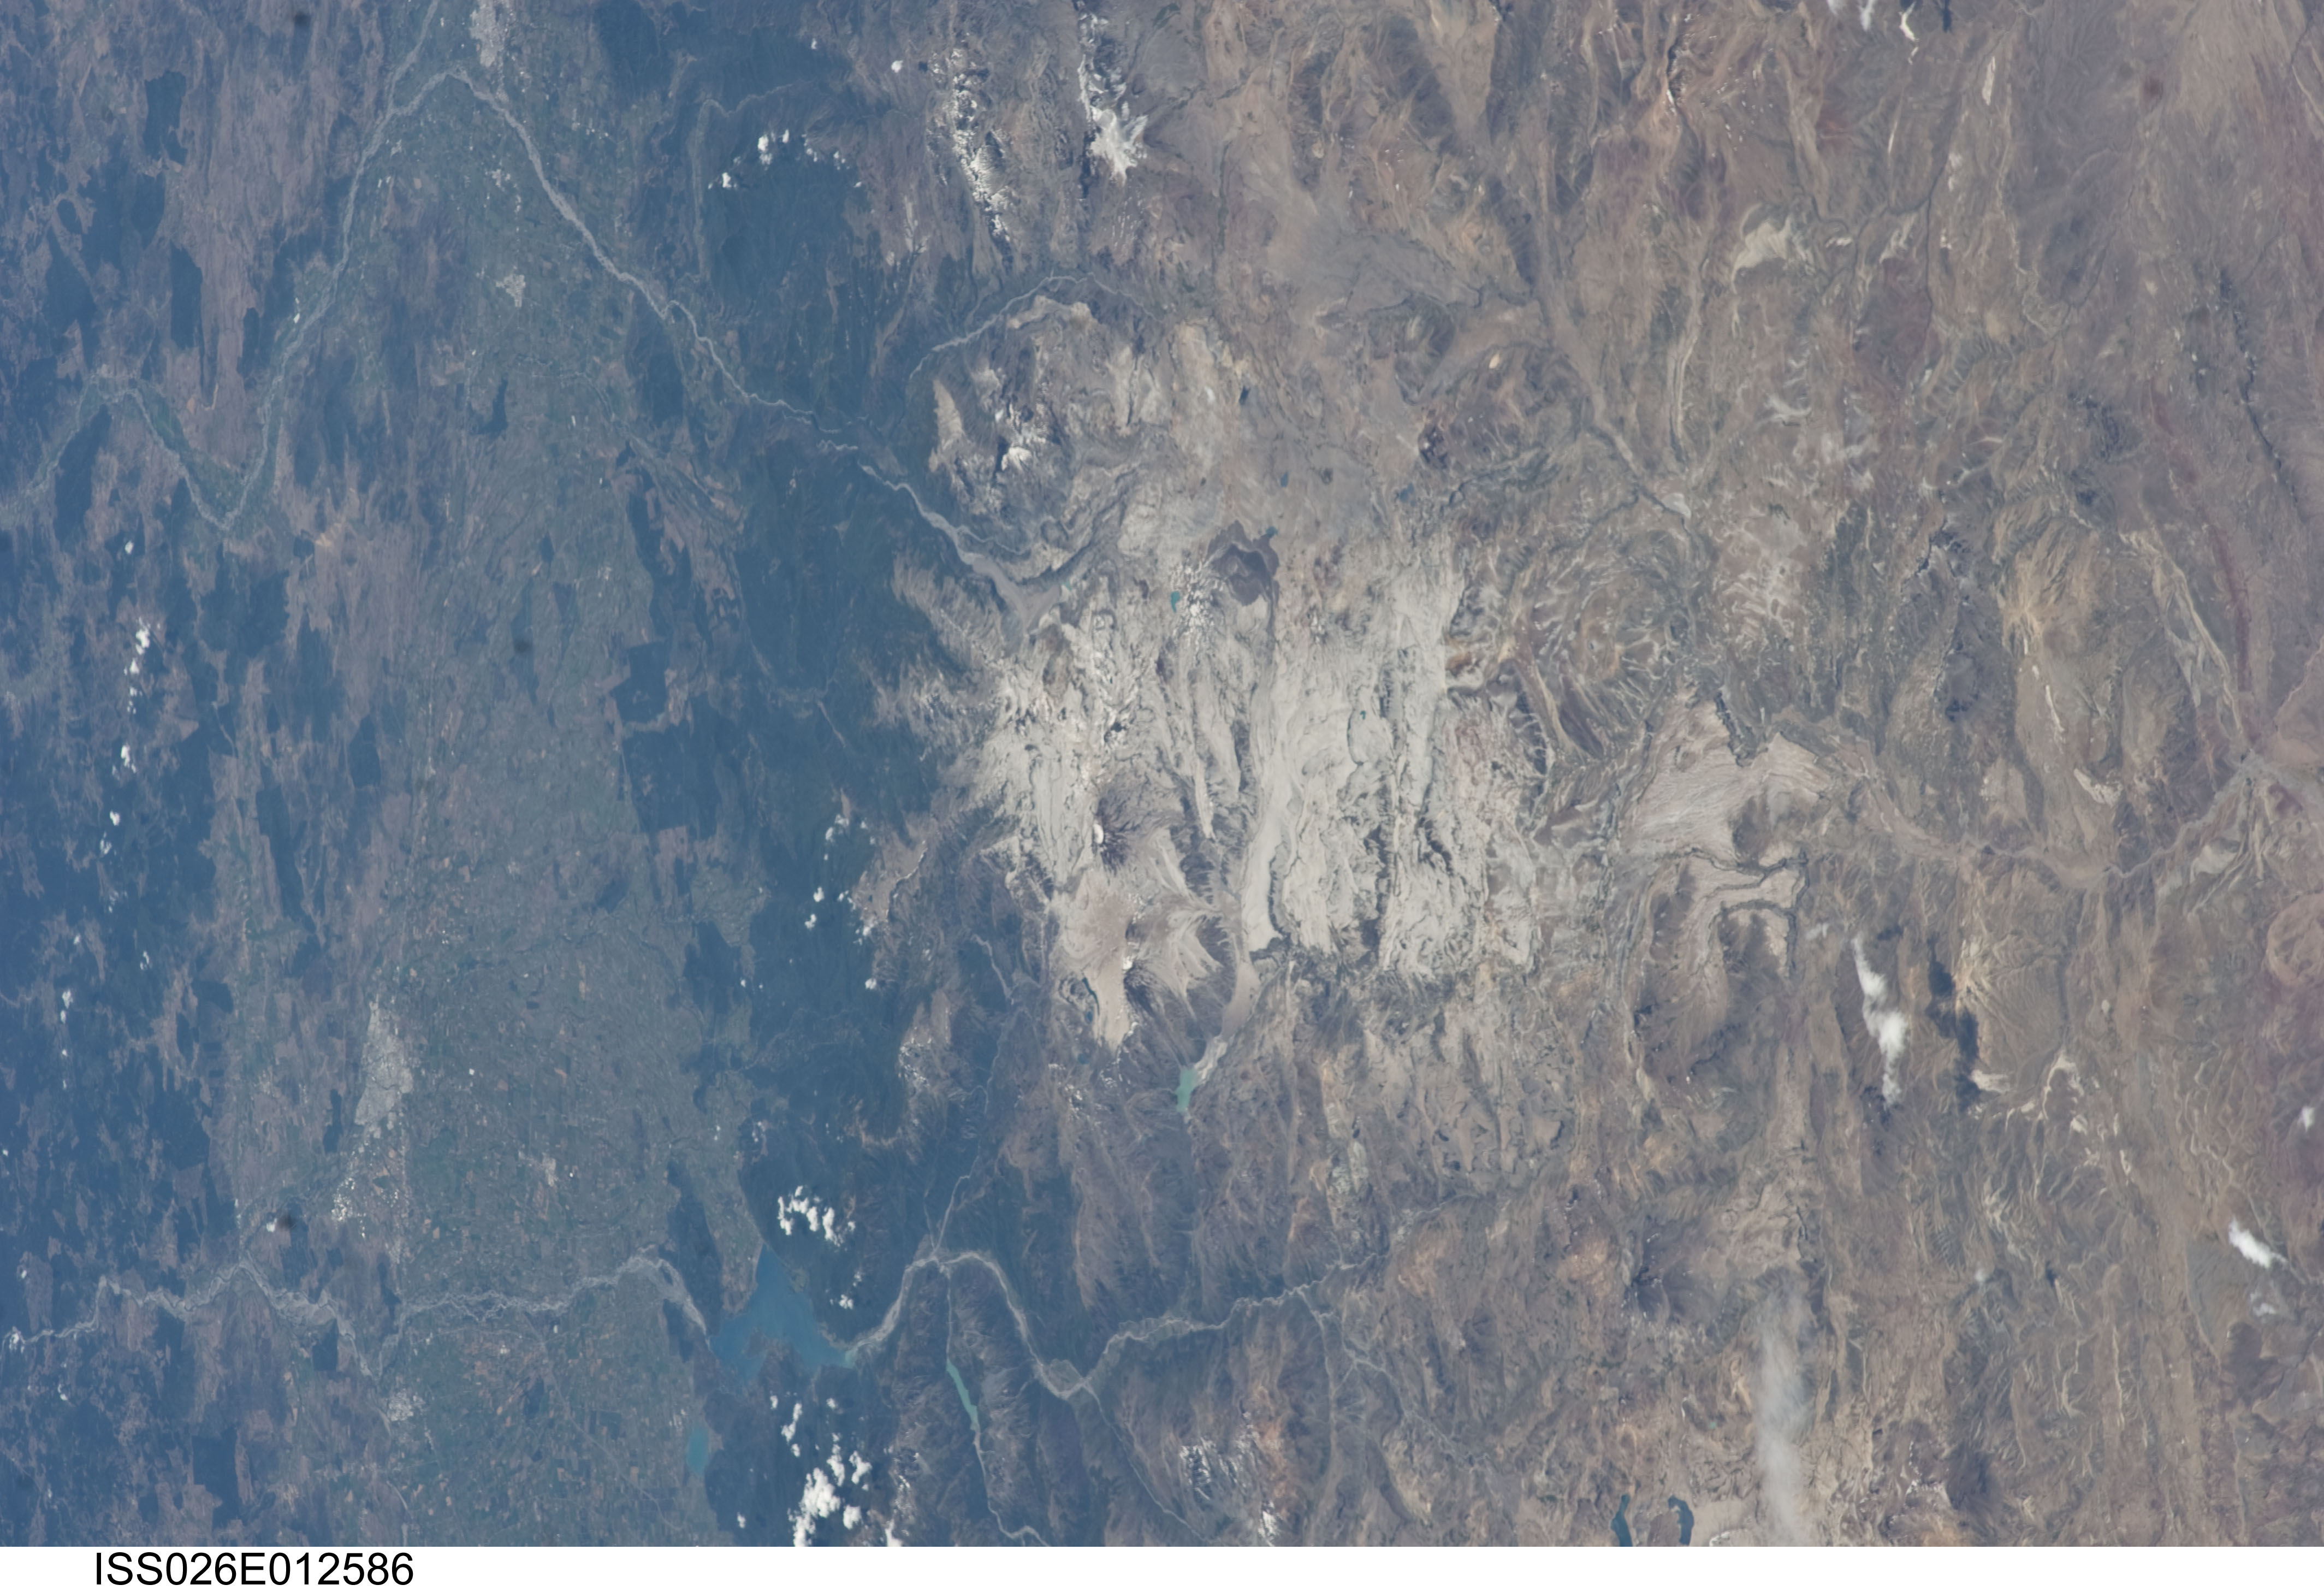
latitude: -35.6
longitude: -70.7
